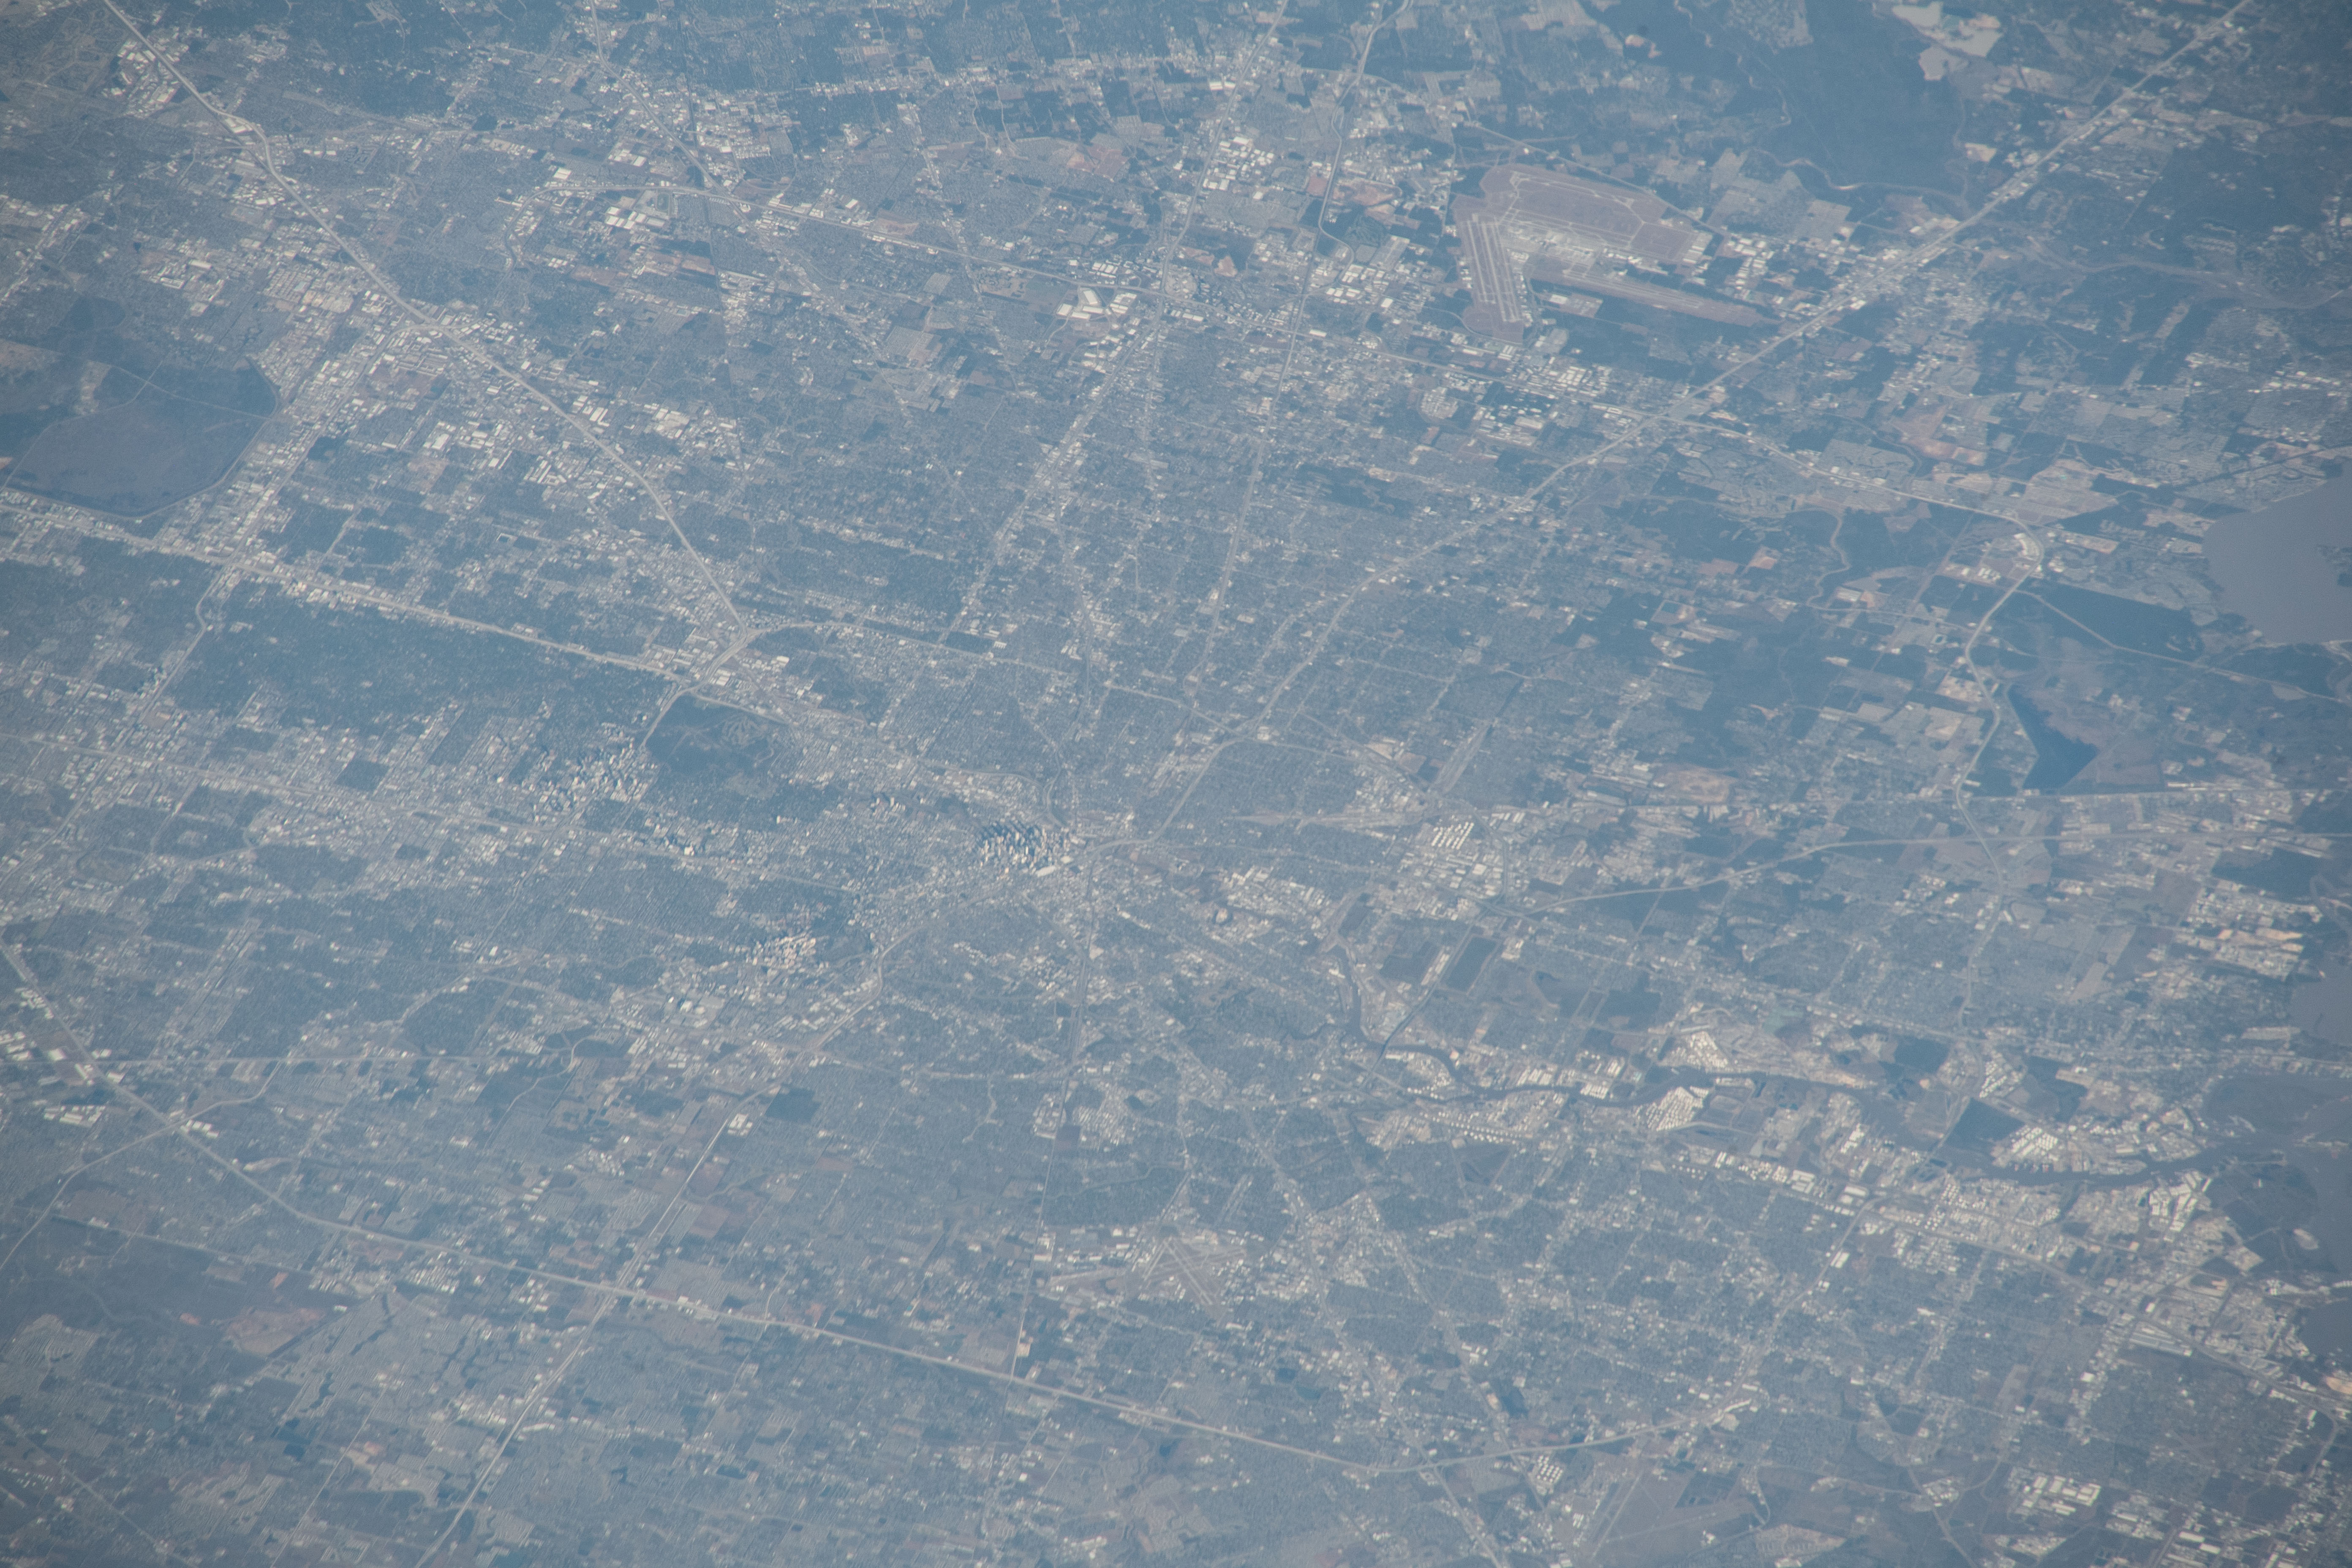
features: HOUSTON,TEXAS
